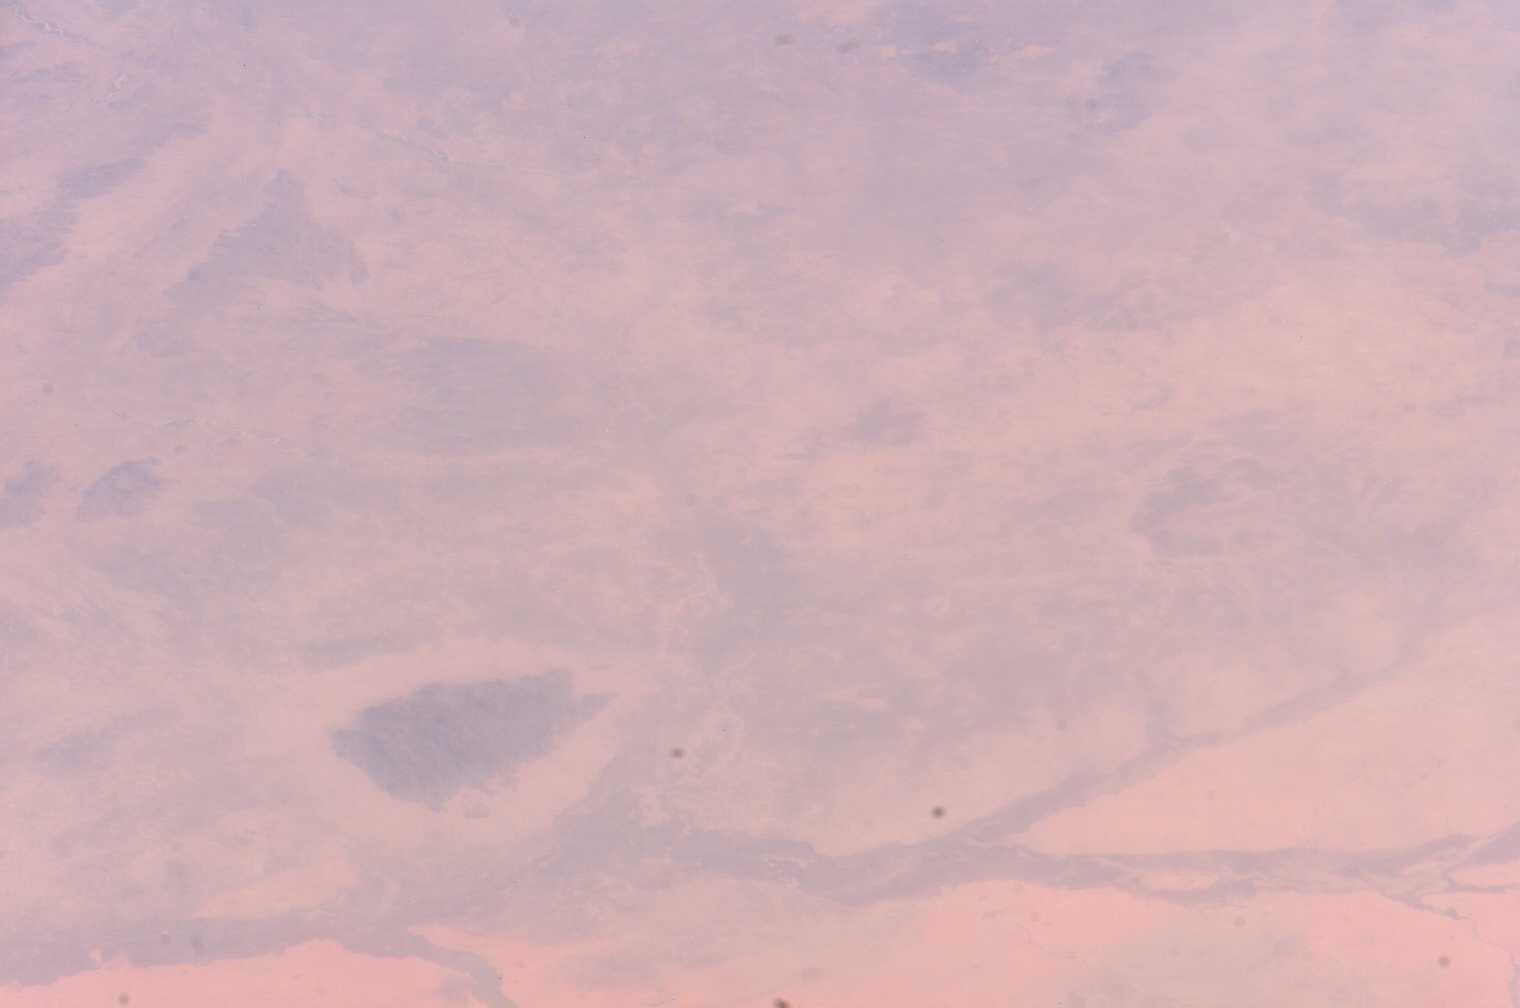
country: SUDAN
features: KHAWR AN NIL
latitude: 12.0
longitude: 30.5
